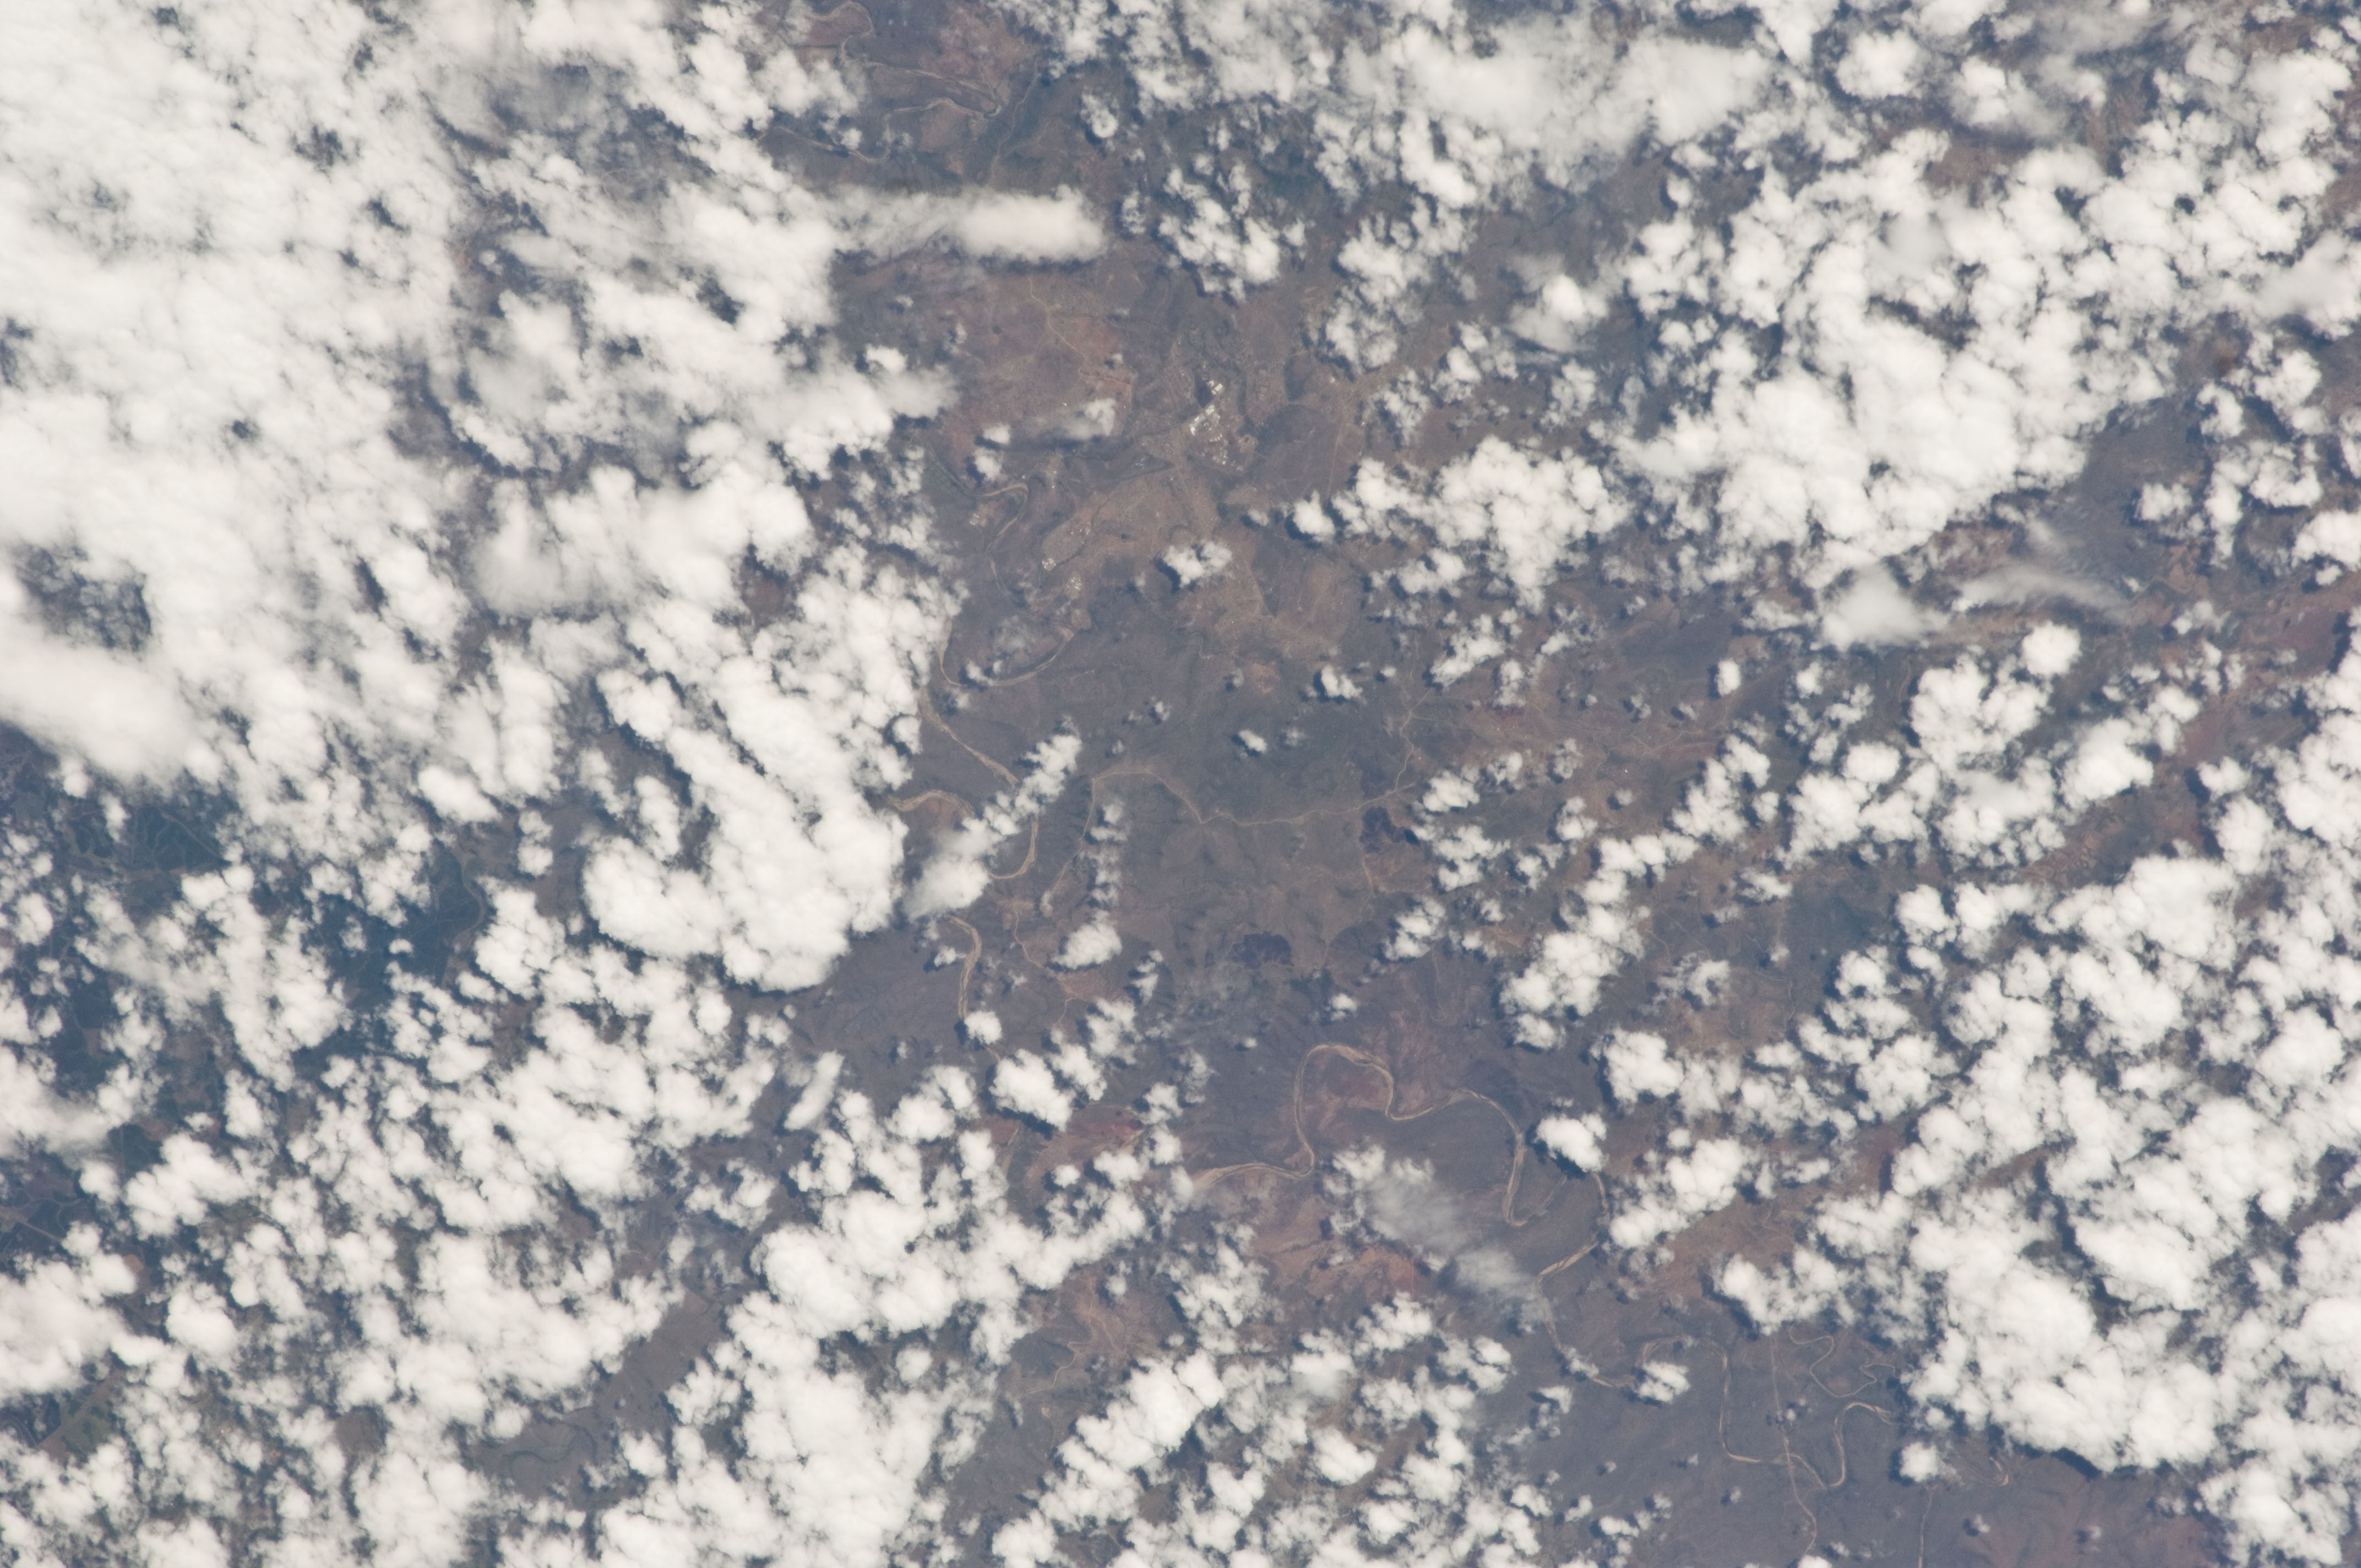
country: REPUBLIC SOUTH AFRICA
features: WHITE UMFOLOZI R.
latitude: -28.4
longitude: 31.5
